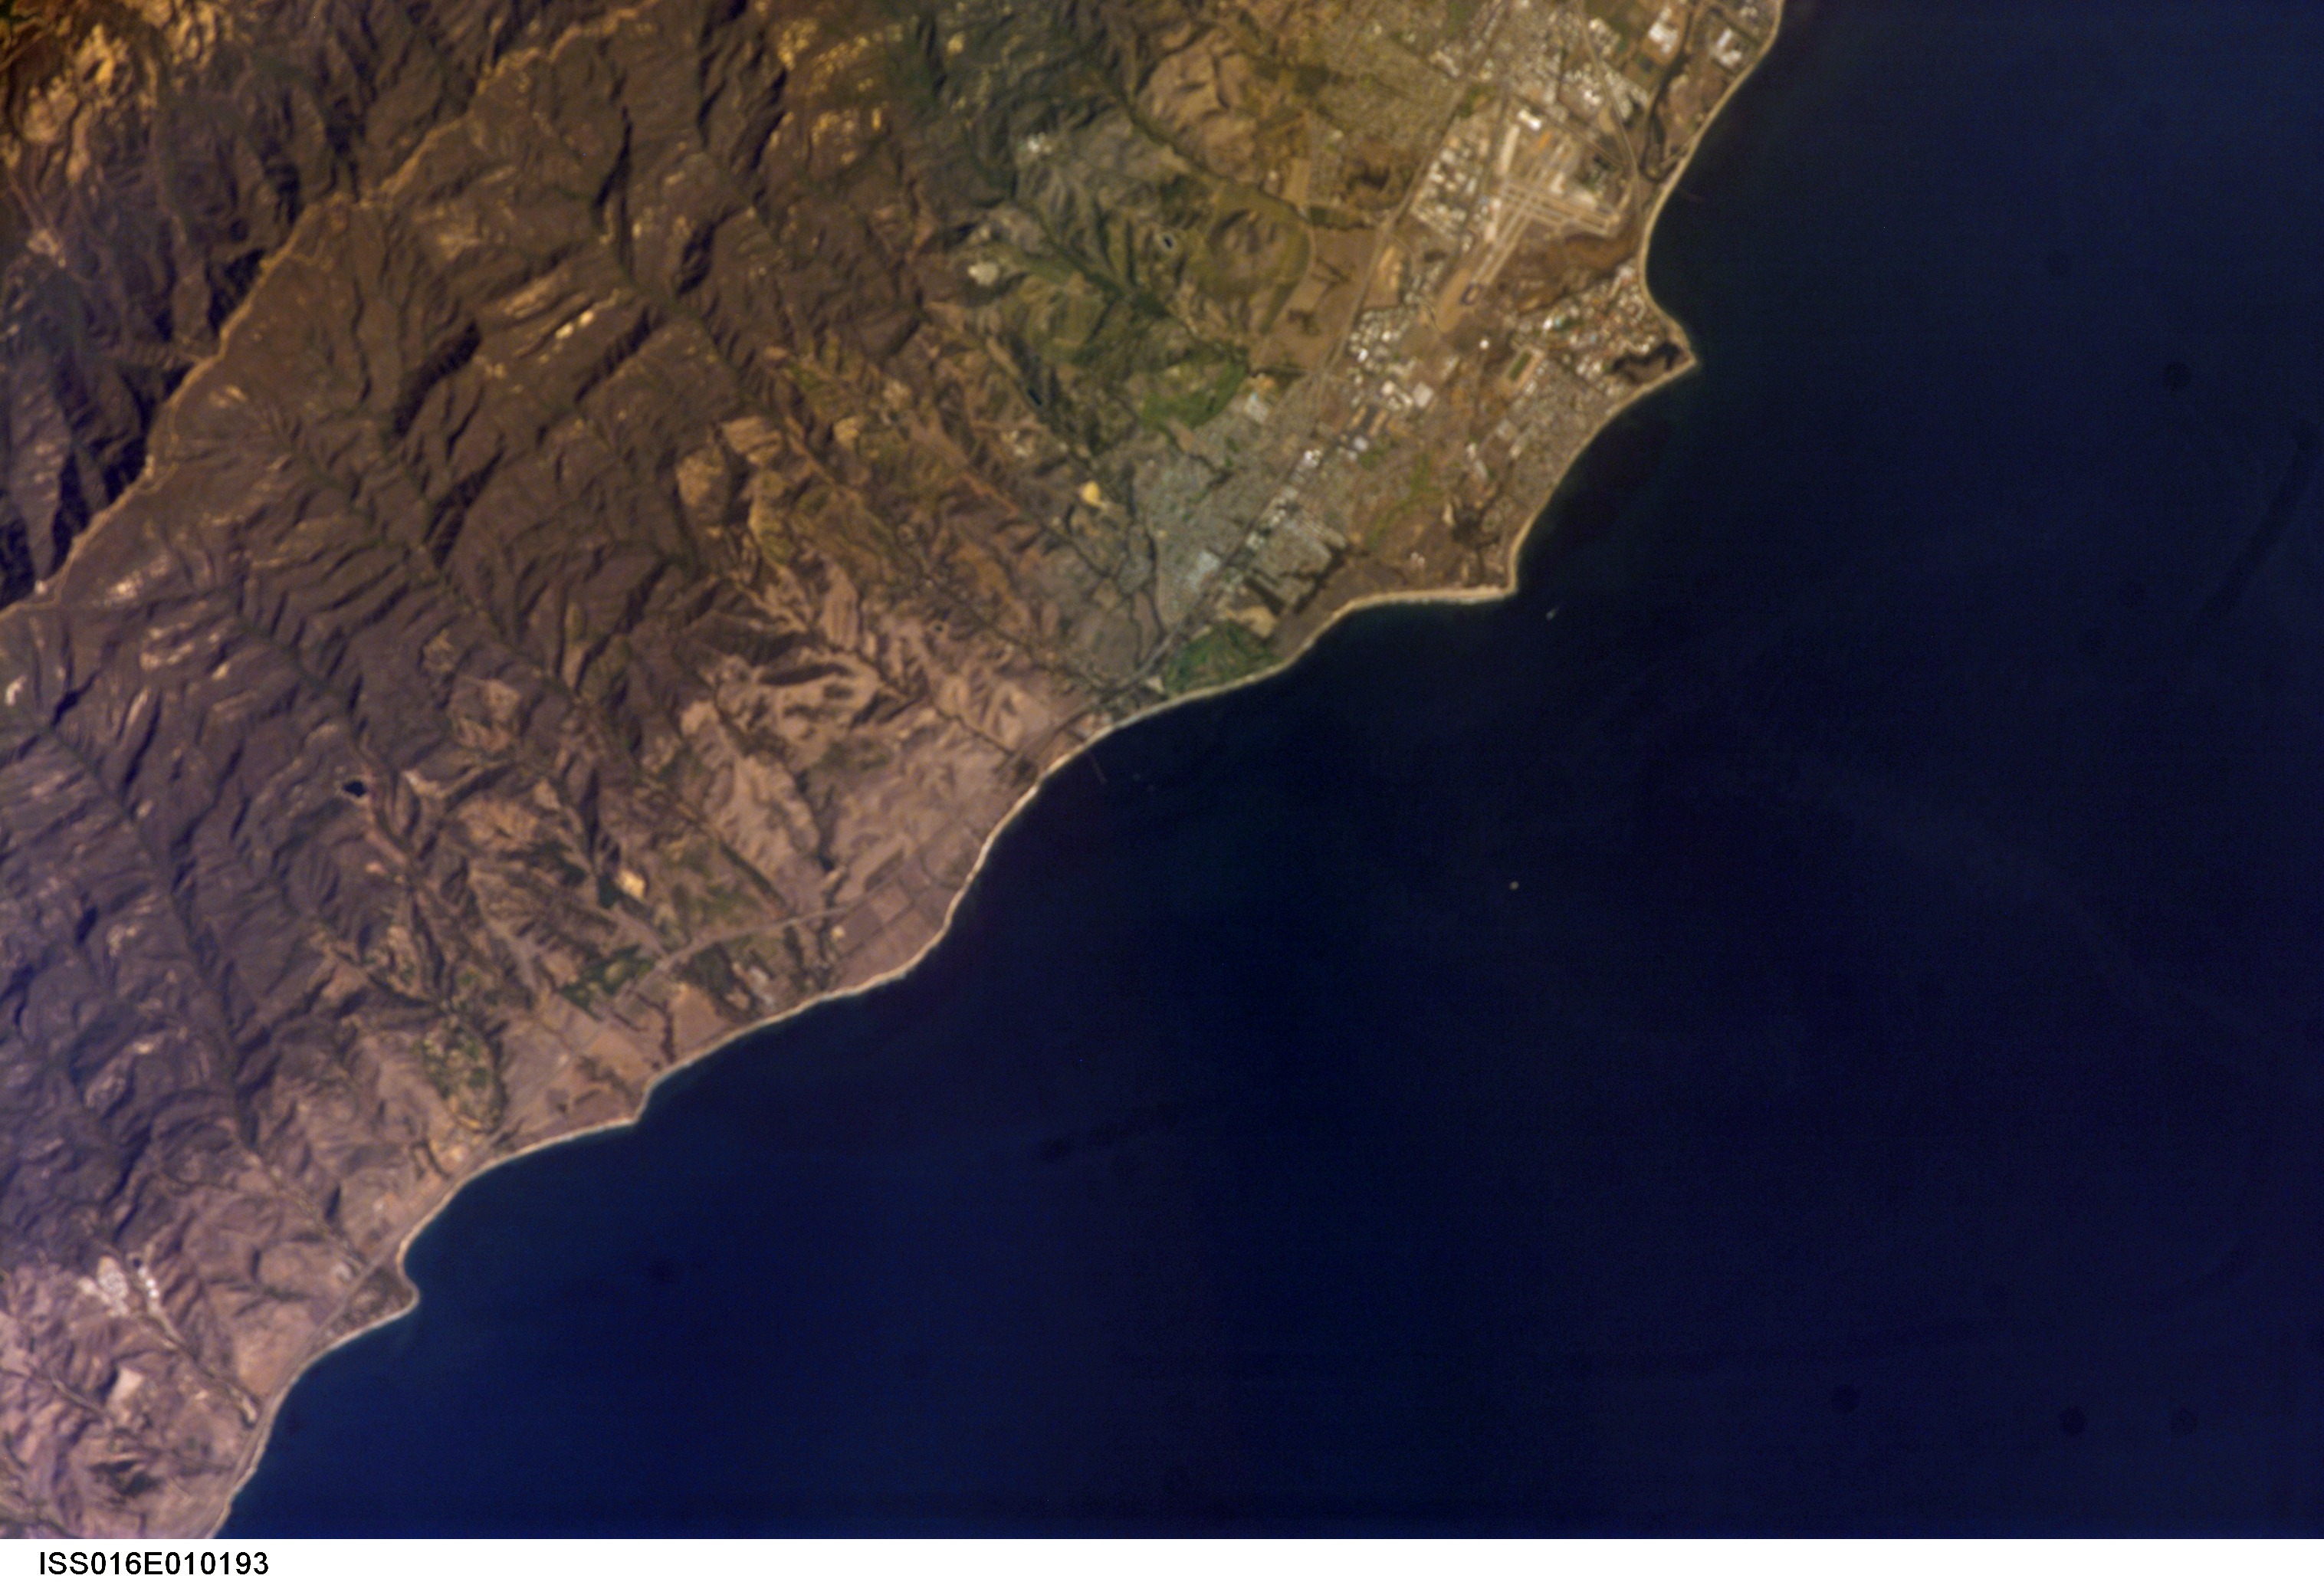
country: USA-CALIFORNIA
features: REFUGIO BEACH,ISLA VISTA,SANTA BARBARA AIRPORT
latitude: 34.4
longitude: -119.9
